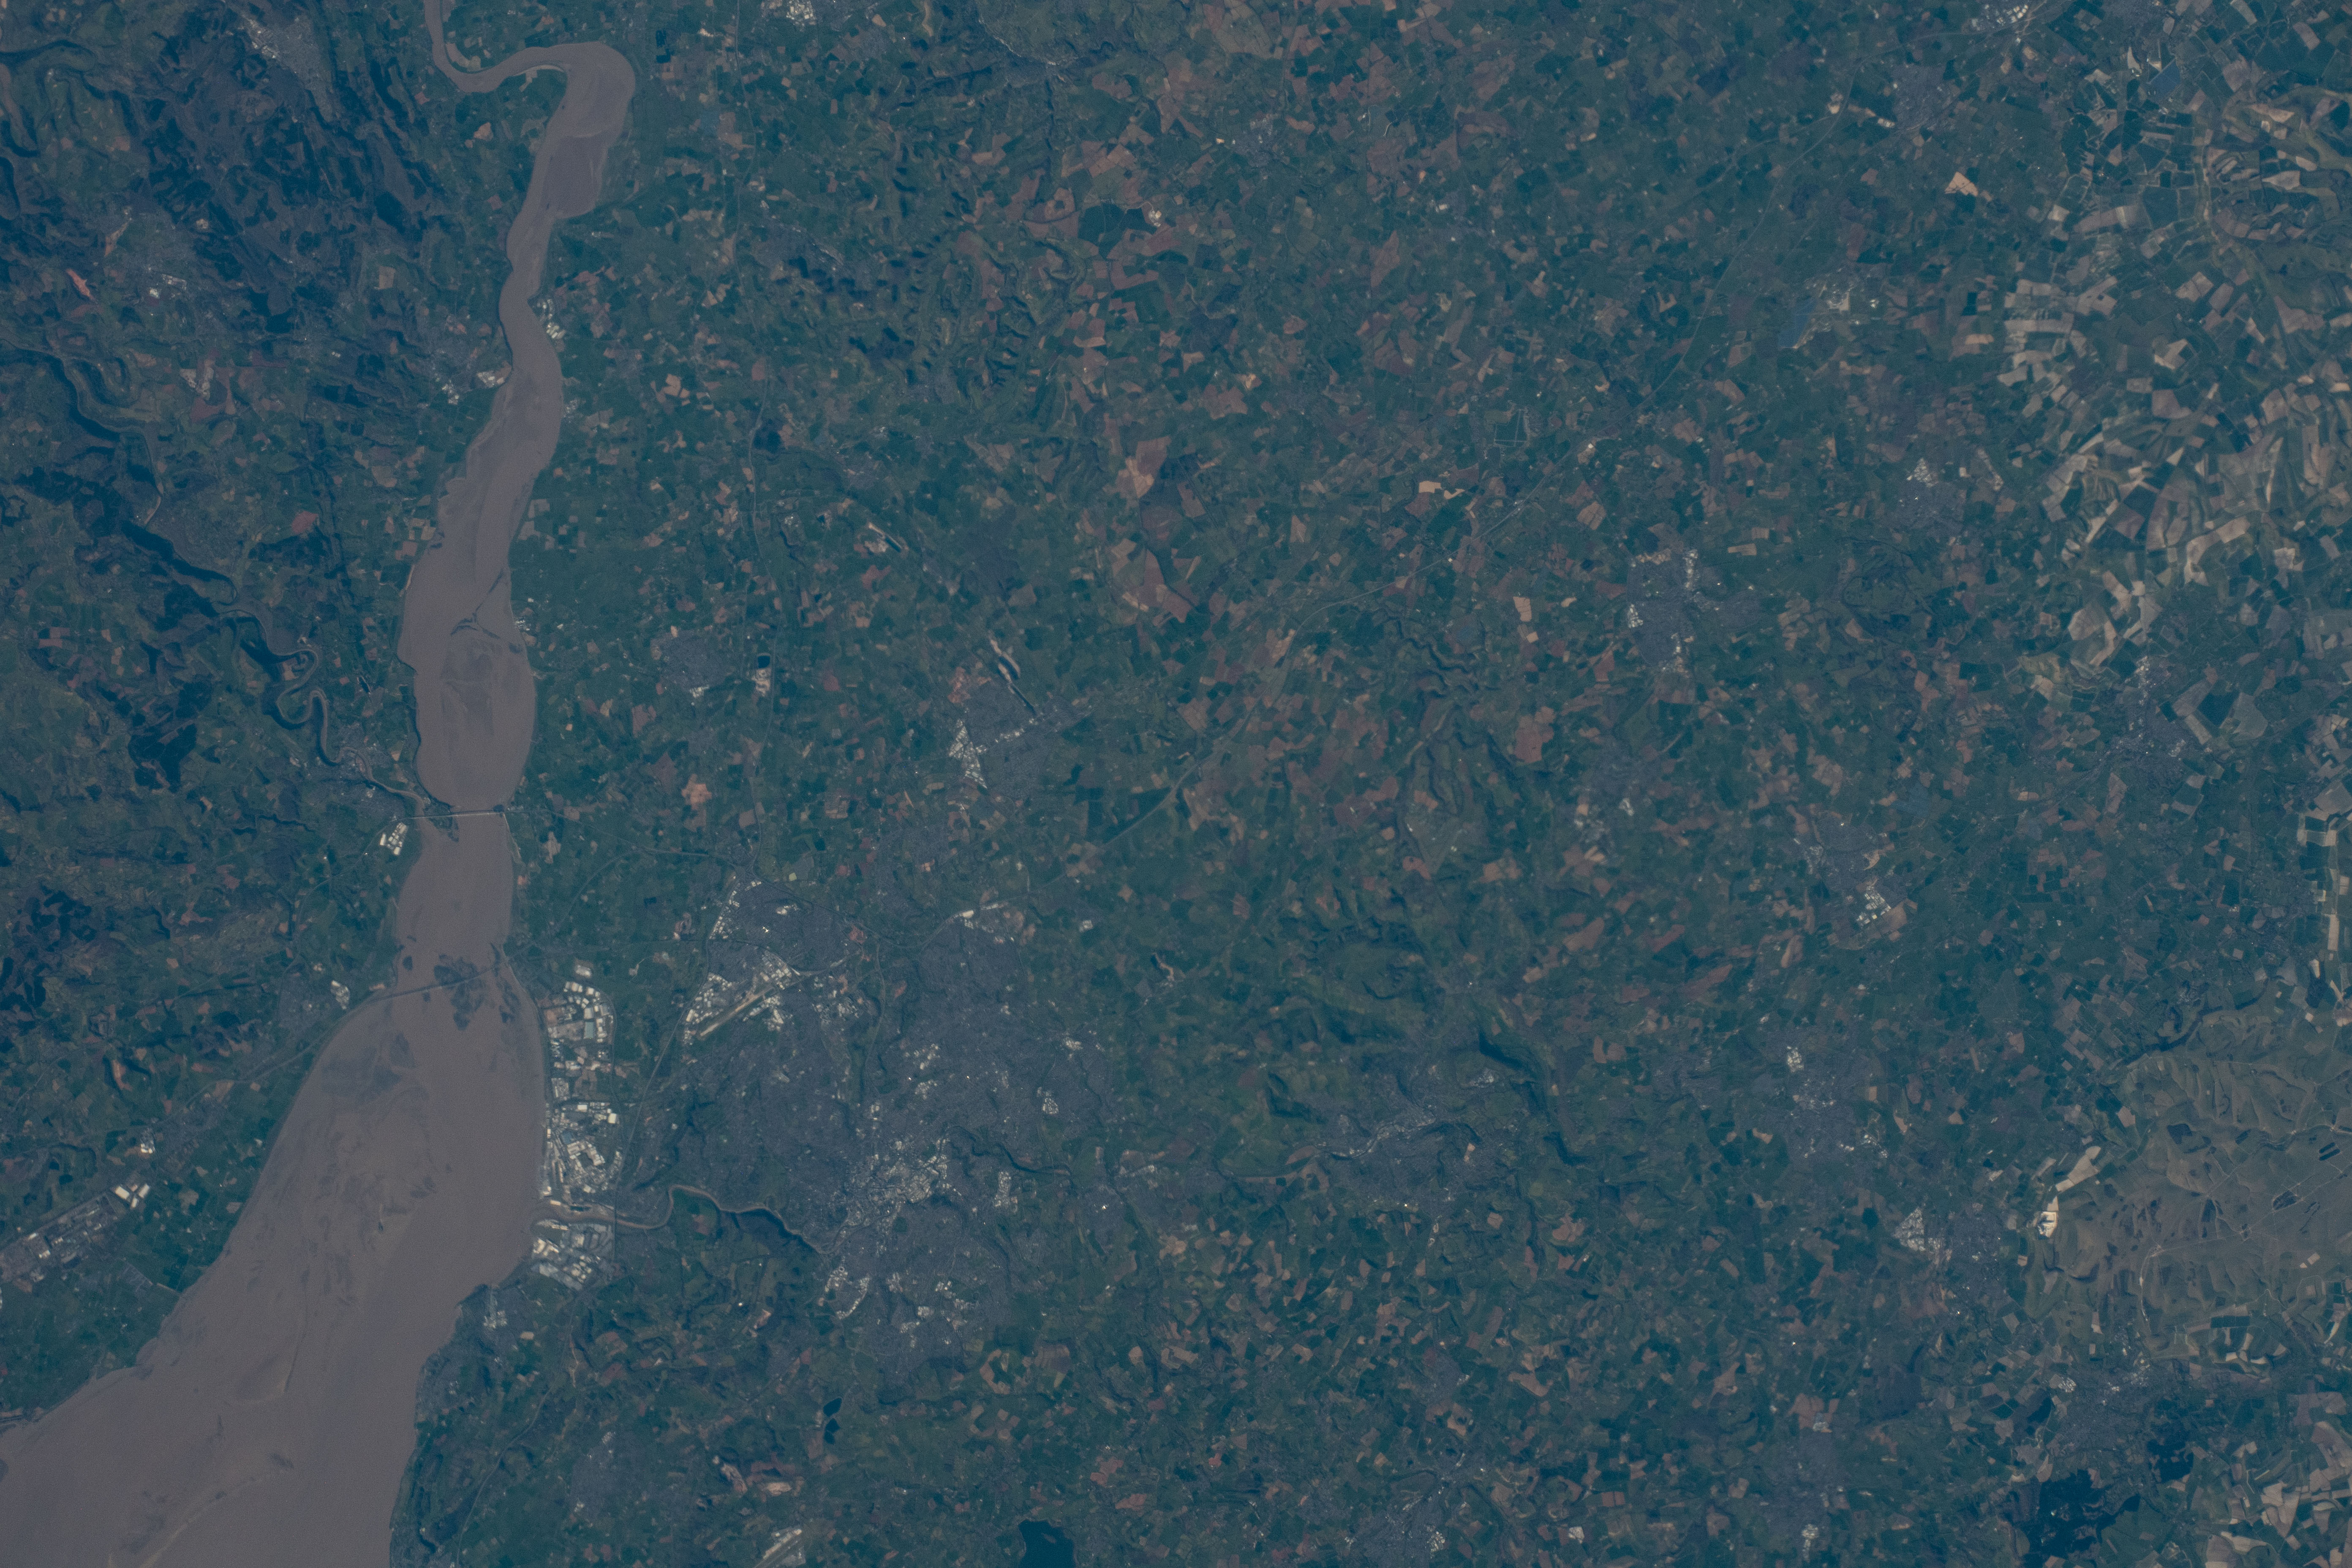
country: UK-ENGLAND
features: BRISTOL CHANNEL, SEVERN BEACH, BATH
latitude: 51.4
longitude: -2.4
